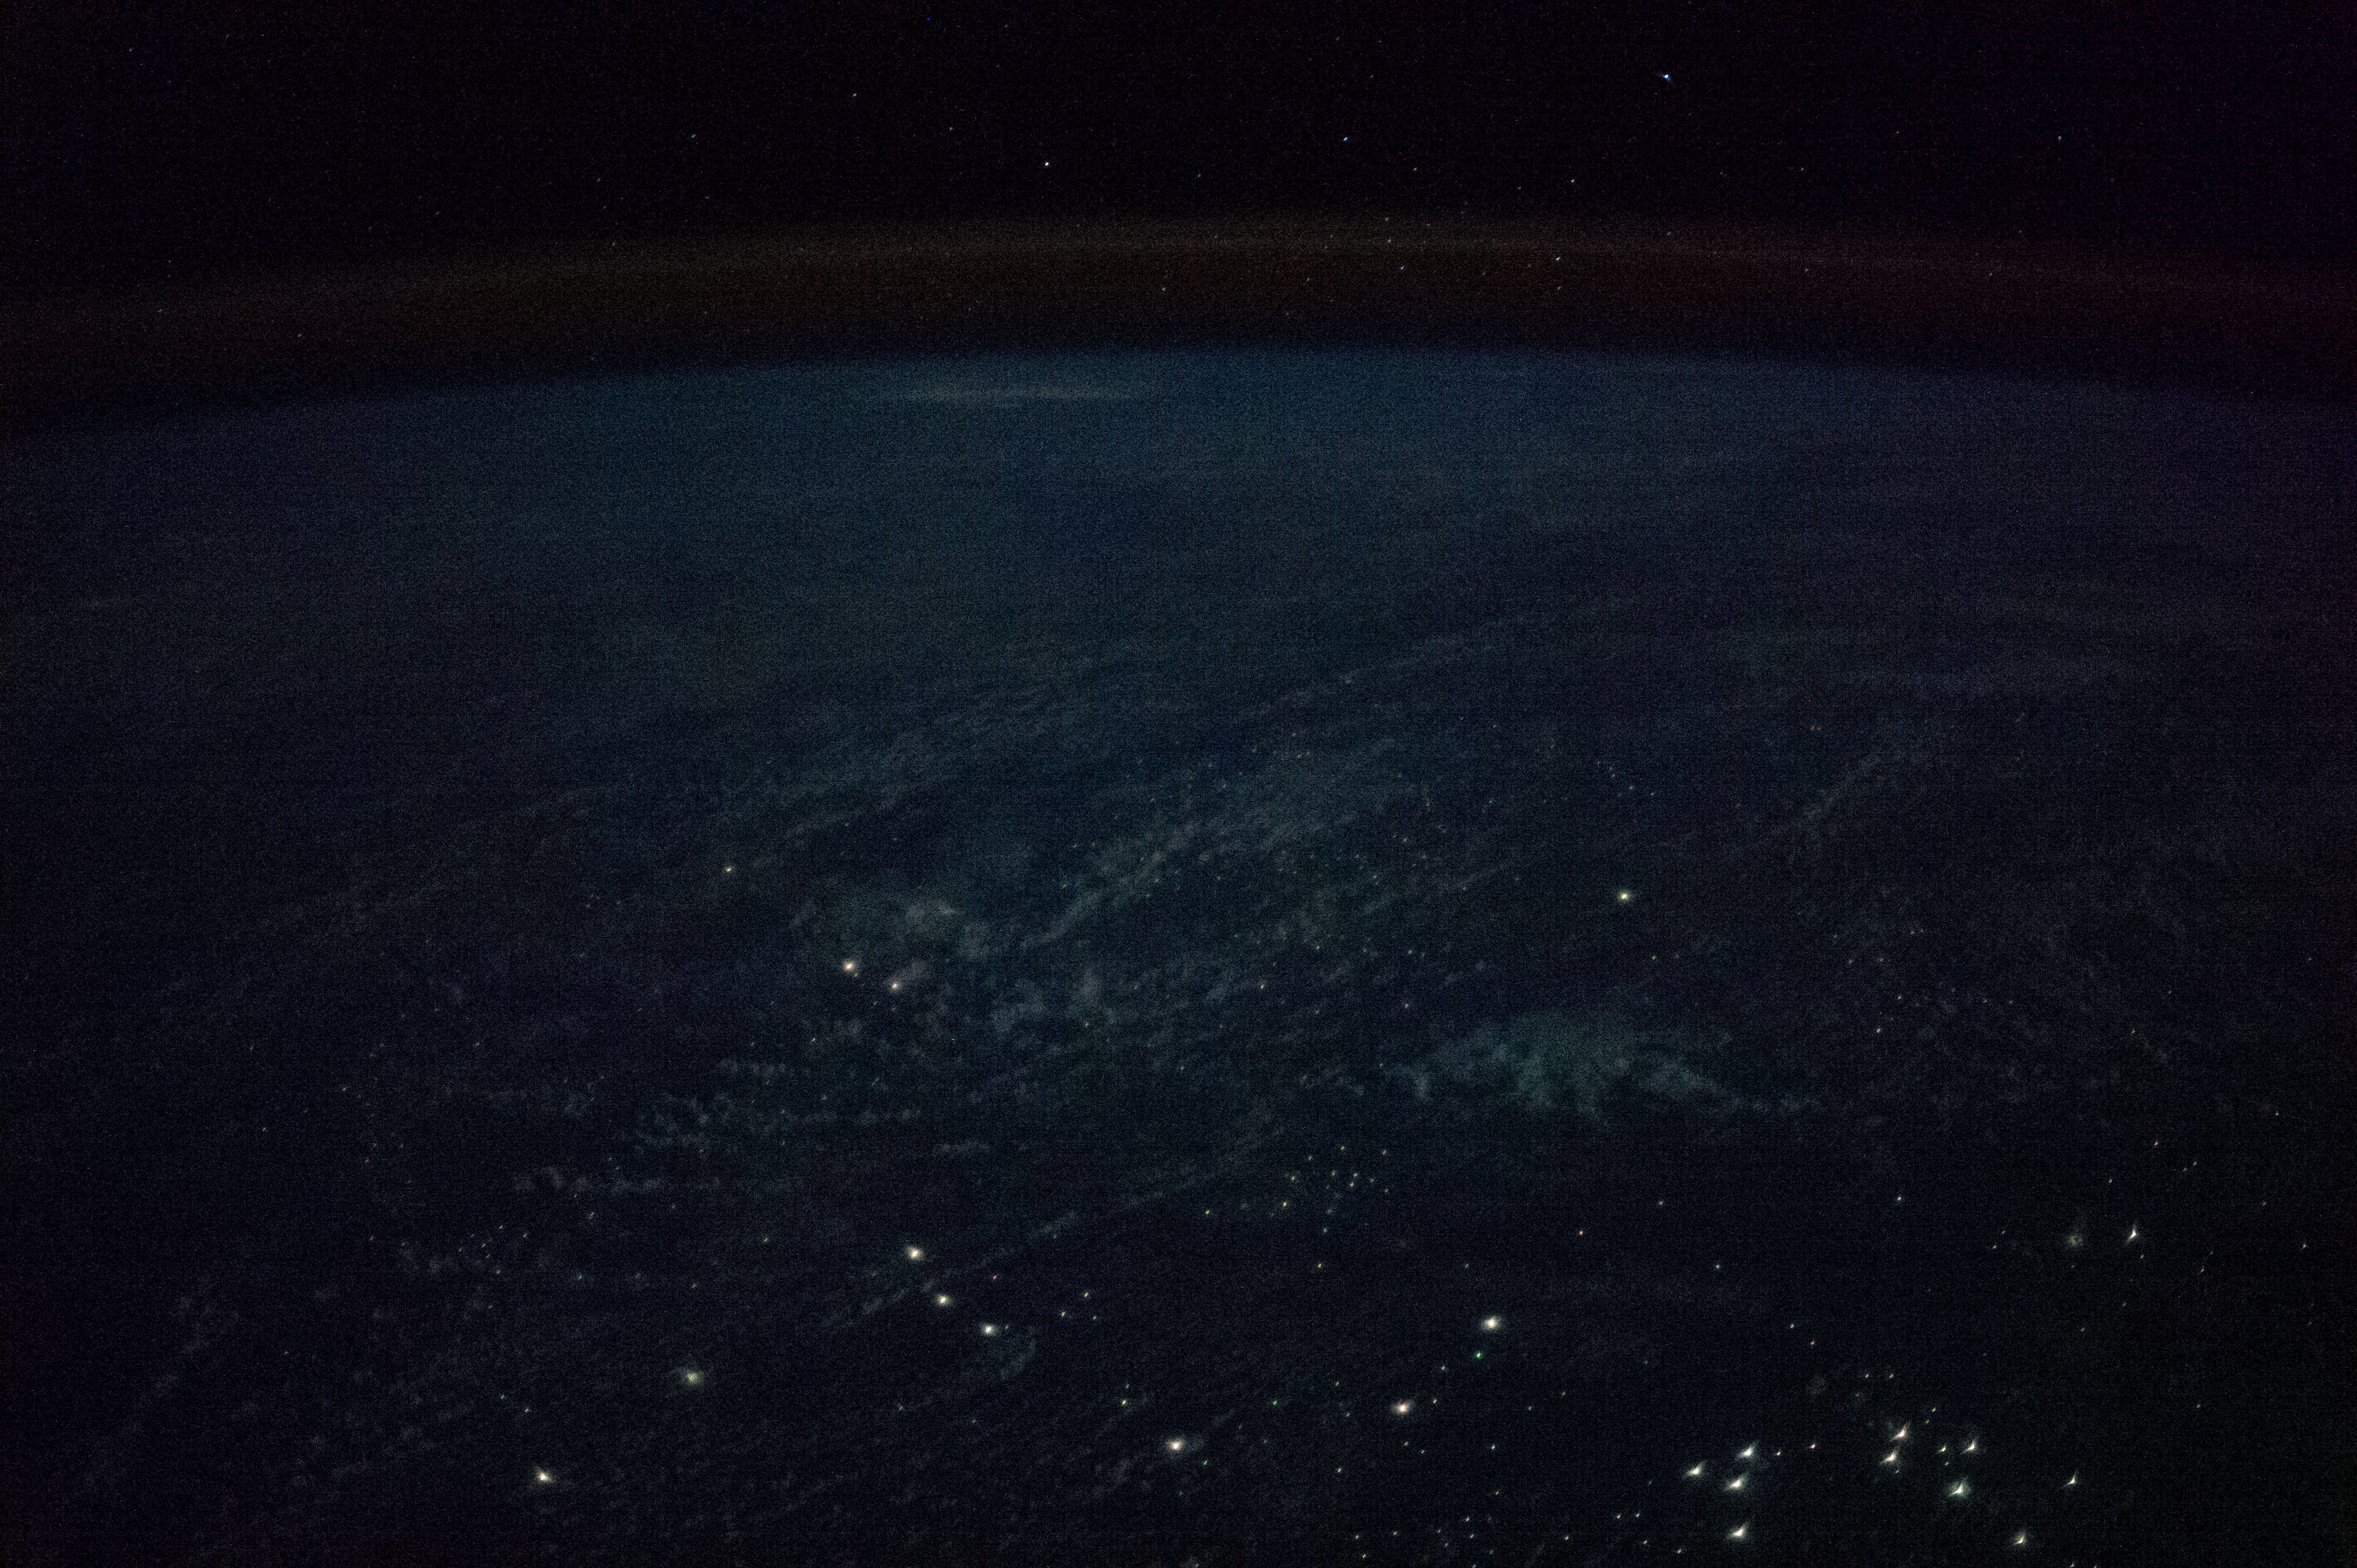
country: SOUTH CHINA SEA
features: SOUTH CHINA SEA, ATMOSPHERIC LIMB
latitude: 12.2
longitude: 113.7
